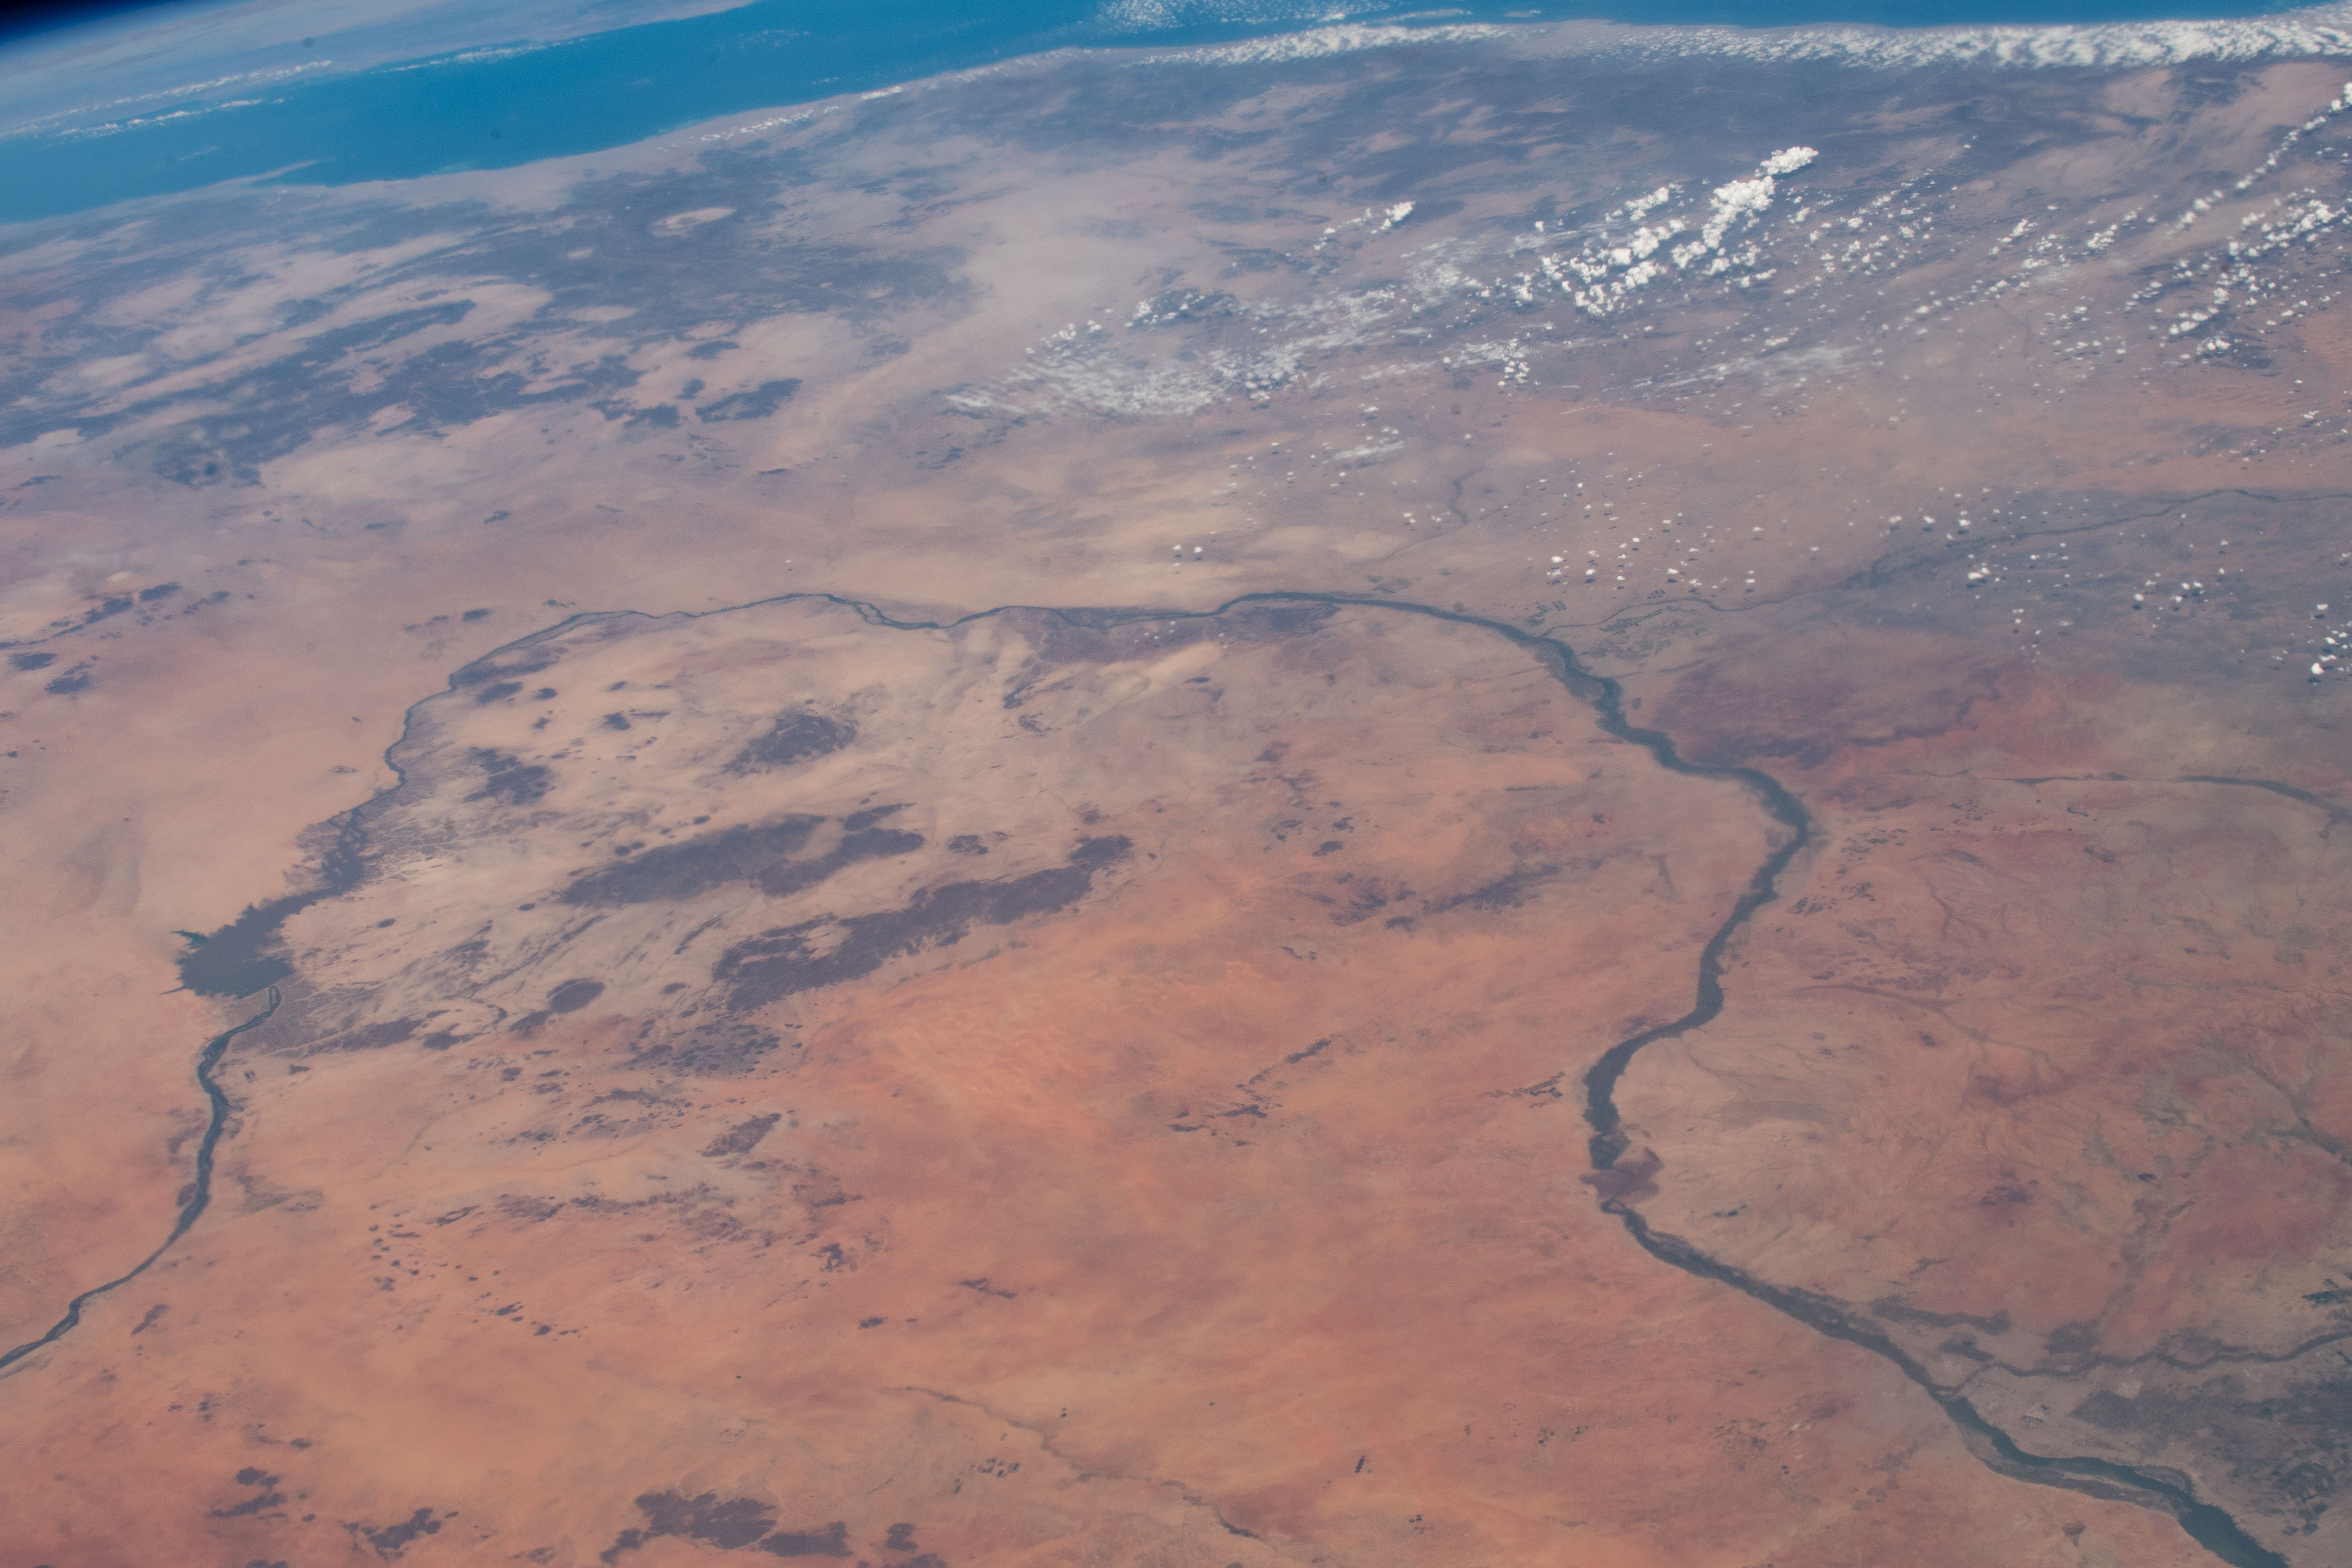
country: SUDAN
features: NILE RIVER, NUBIAN DESERT, MEROWE RESERVOIR
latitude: 17.5
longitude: 33.0
